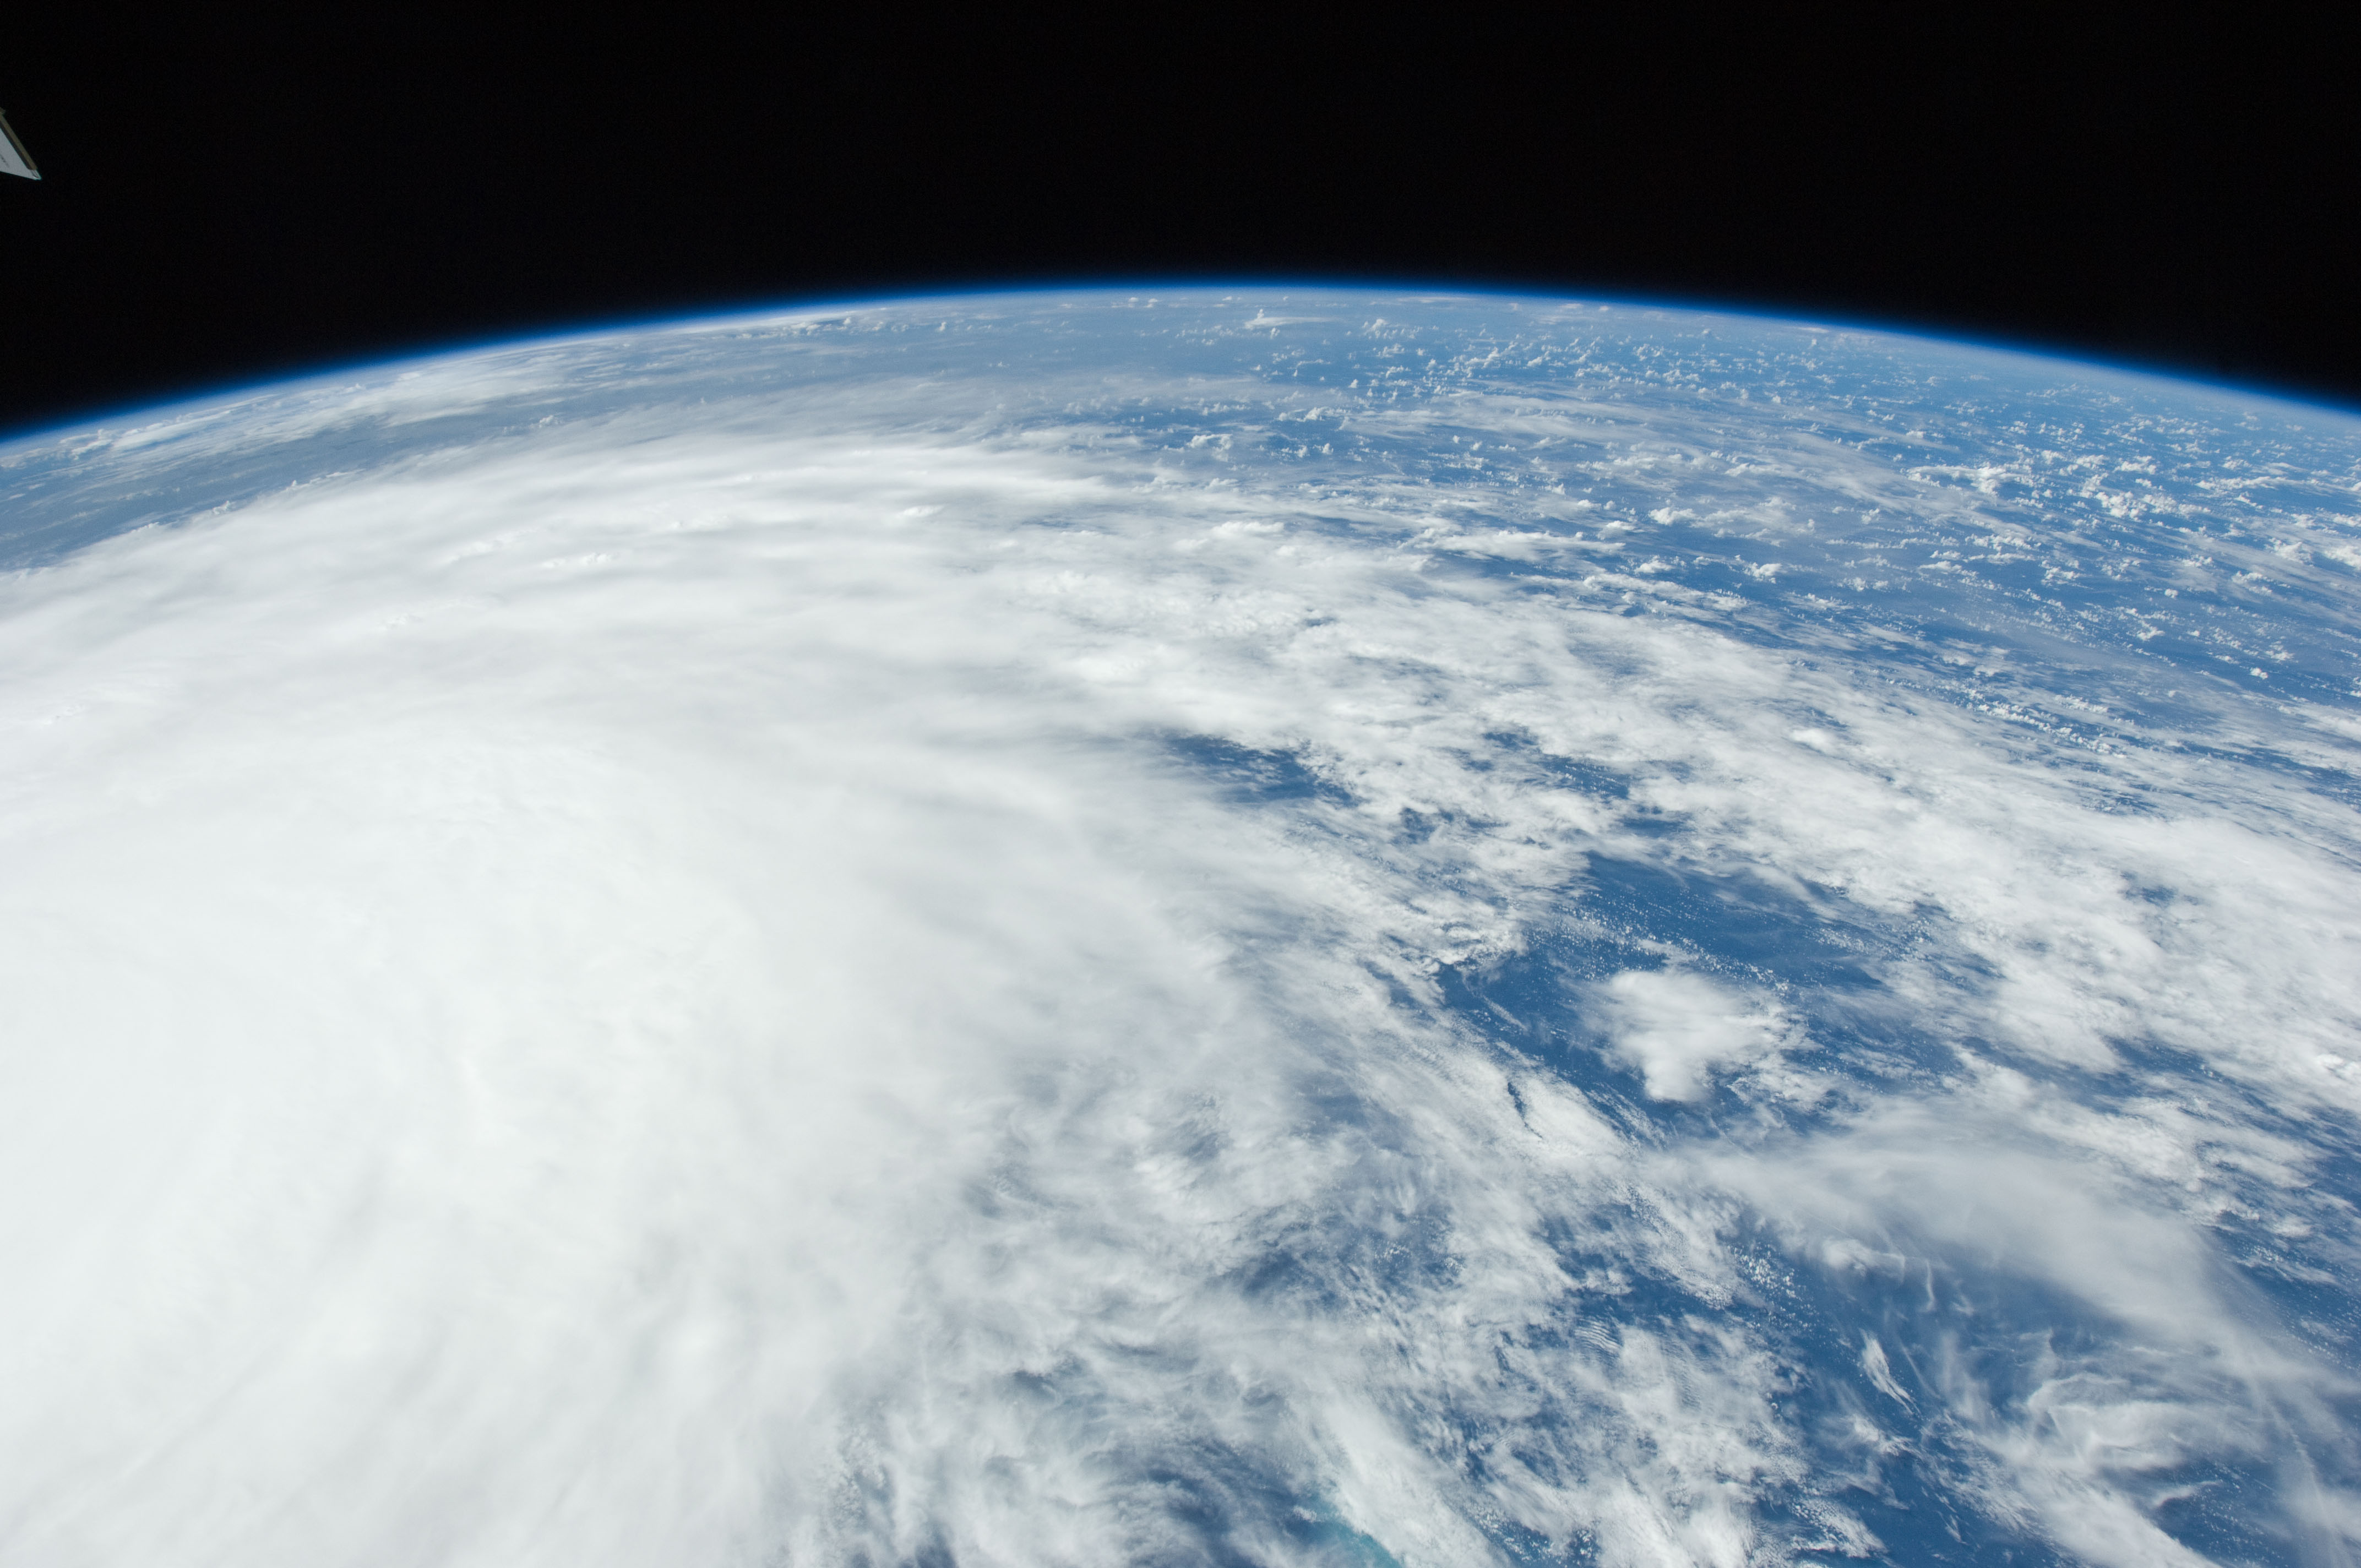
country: BAHAMAS
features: PAN-HURRICANE IRENE, ATLANTIC O., STORM BANDS, ISS
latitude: 23.5
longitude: -74.5
